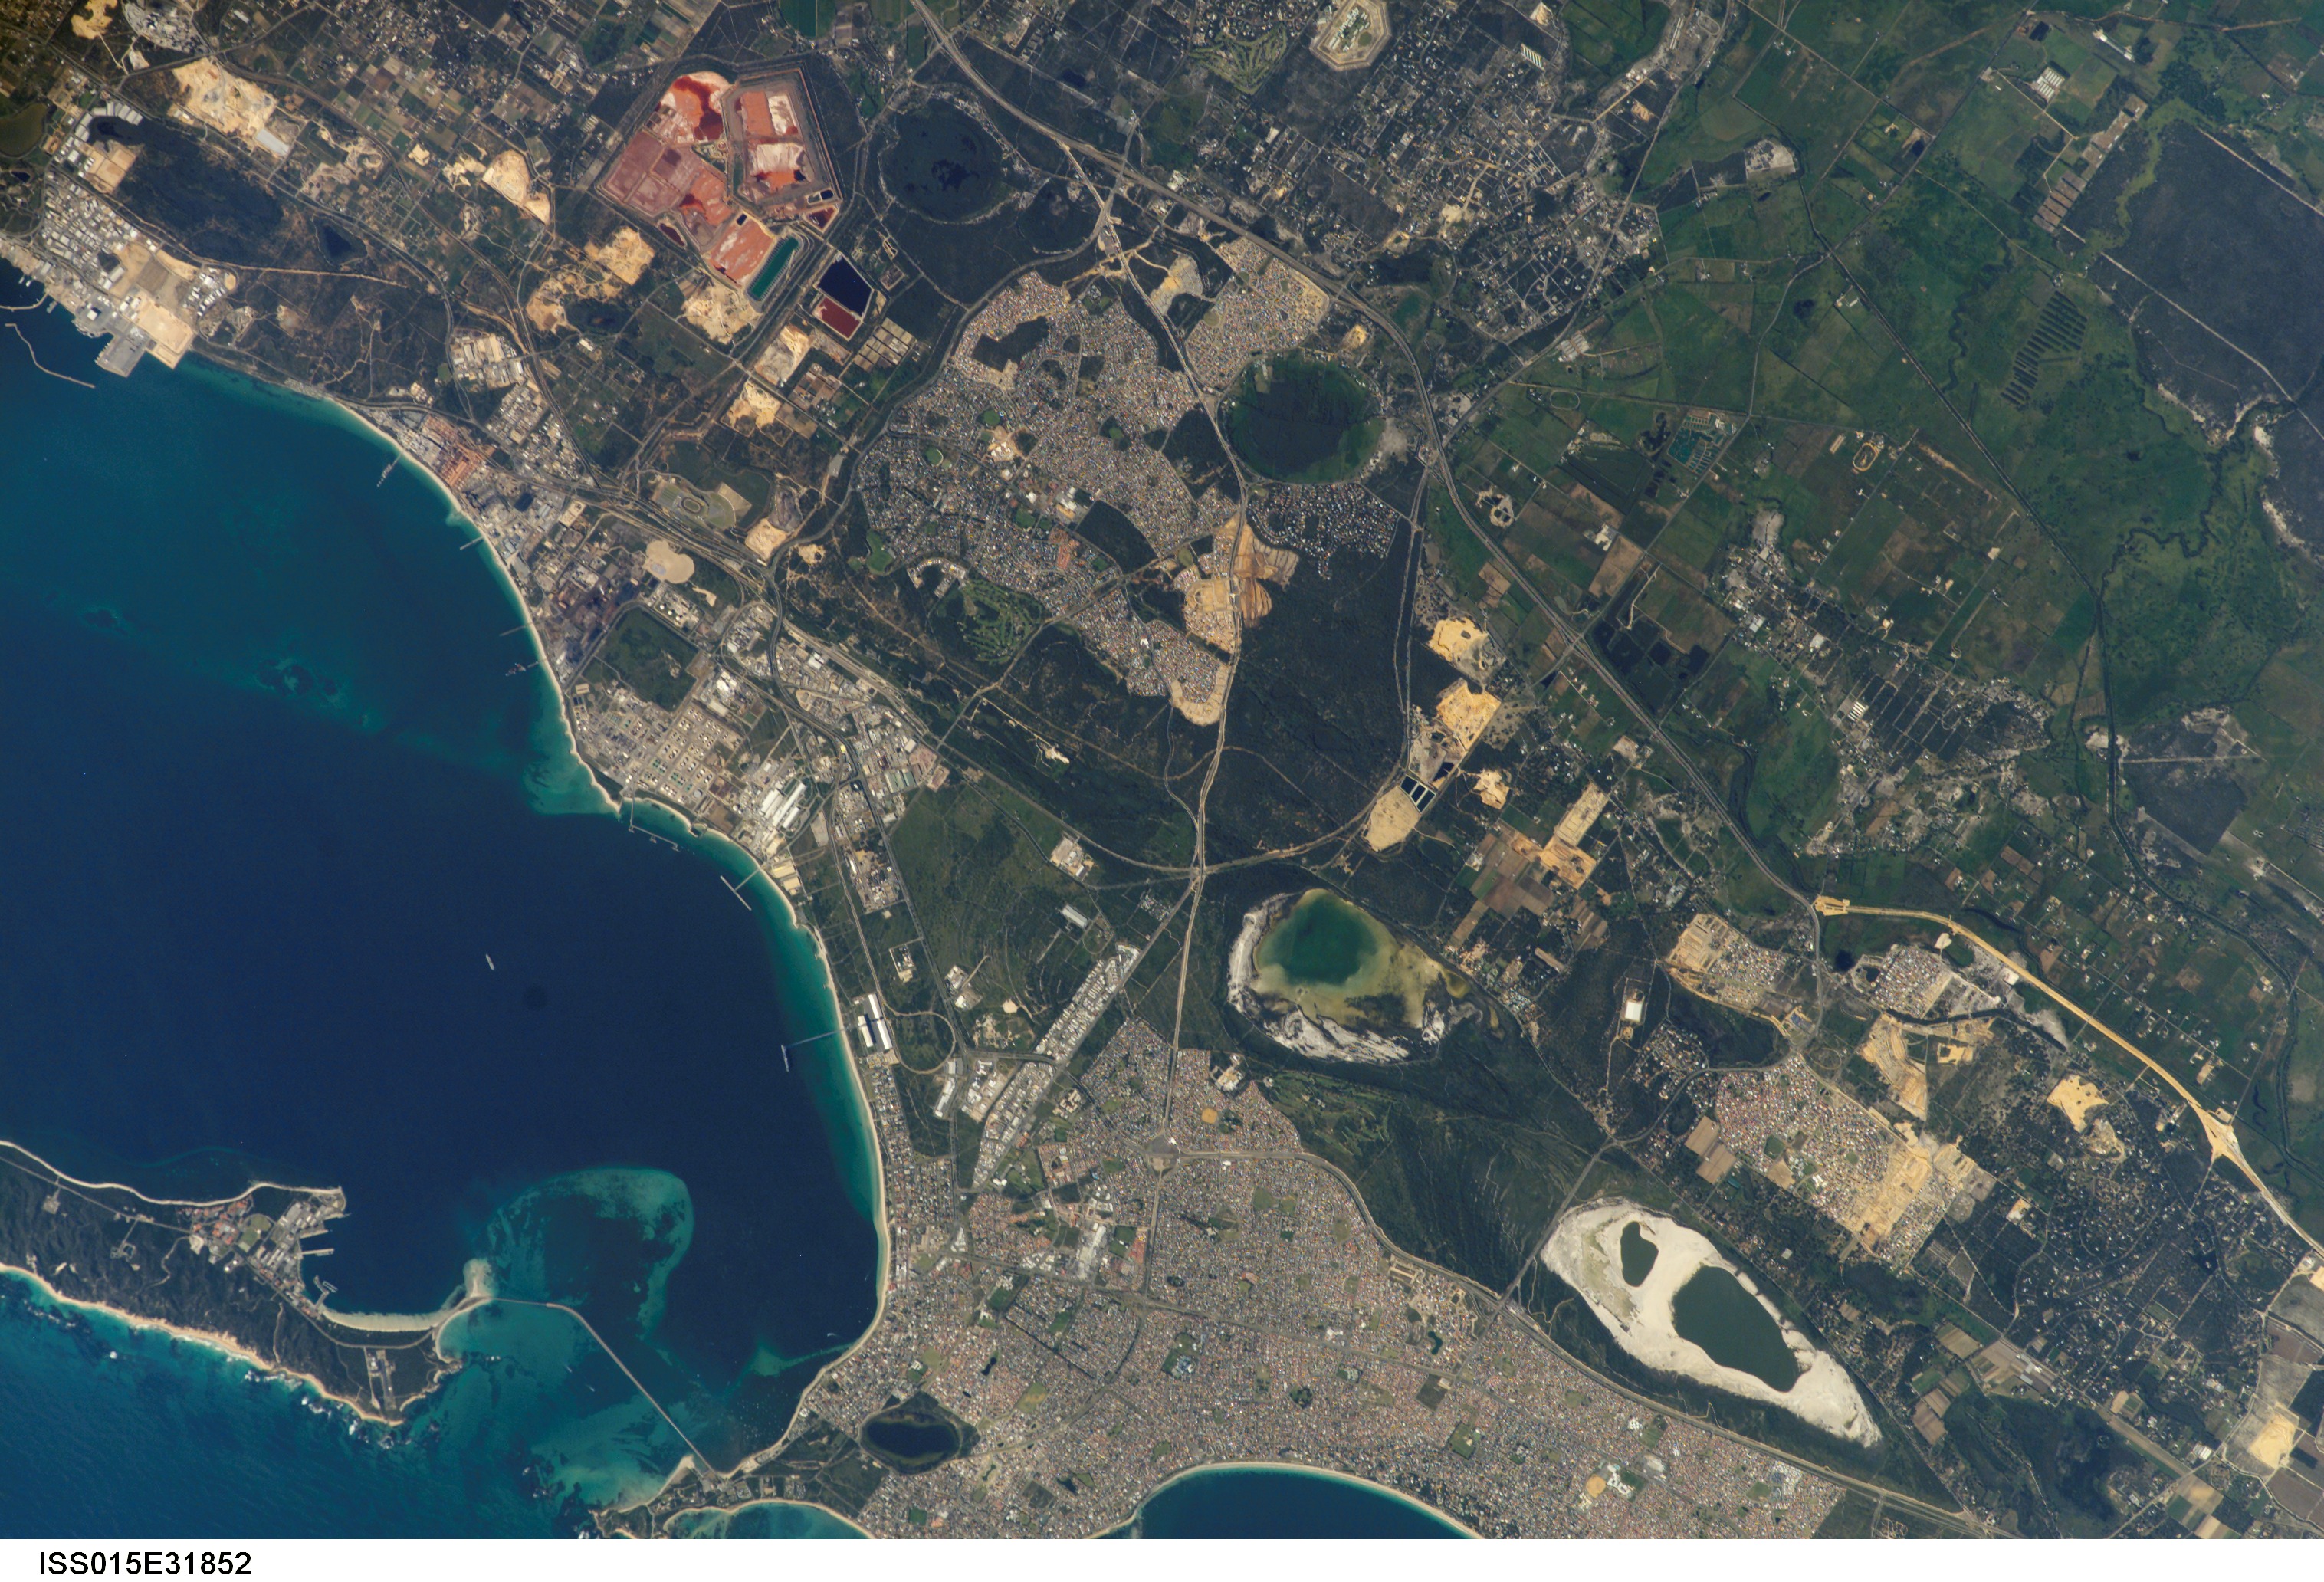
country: AUSTRALIA-WA
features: ROCKINGHAM, MEDINA, GARDEN I.
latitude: -32.3
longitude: 115.8
